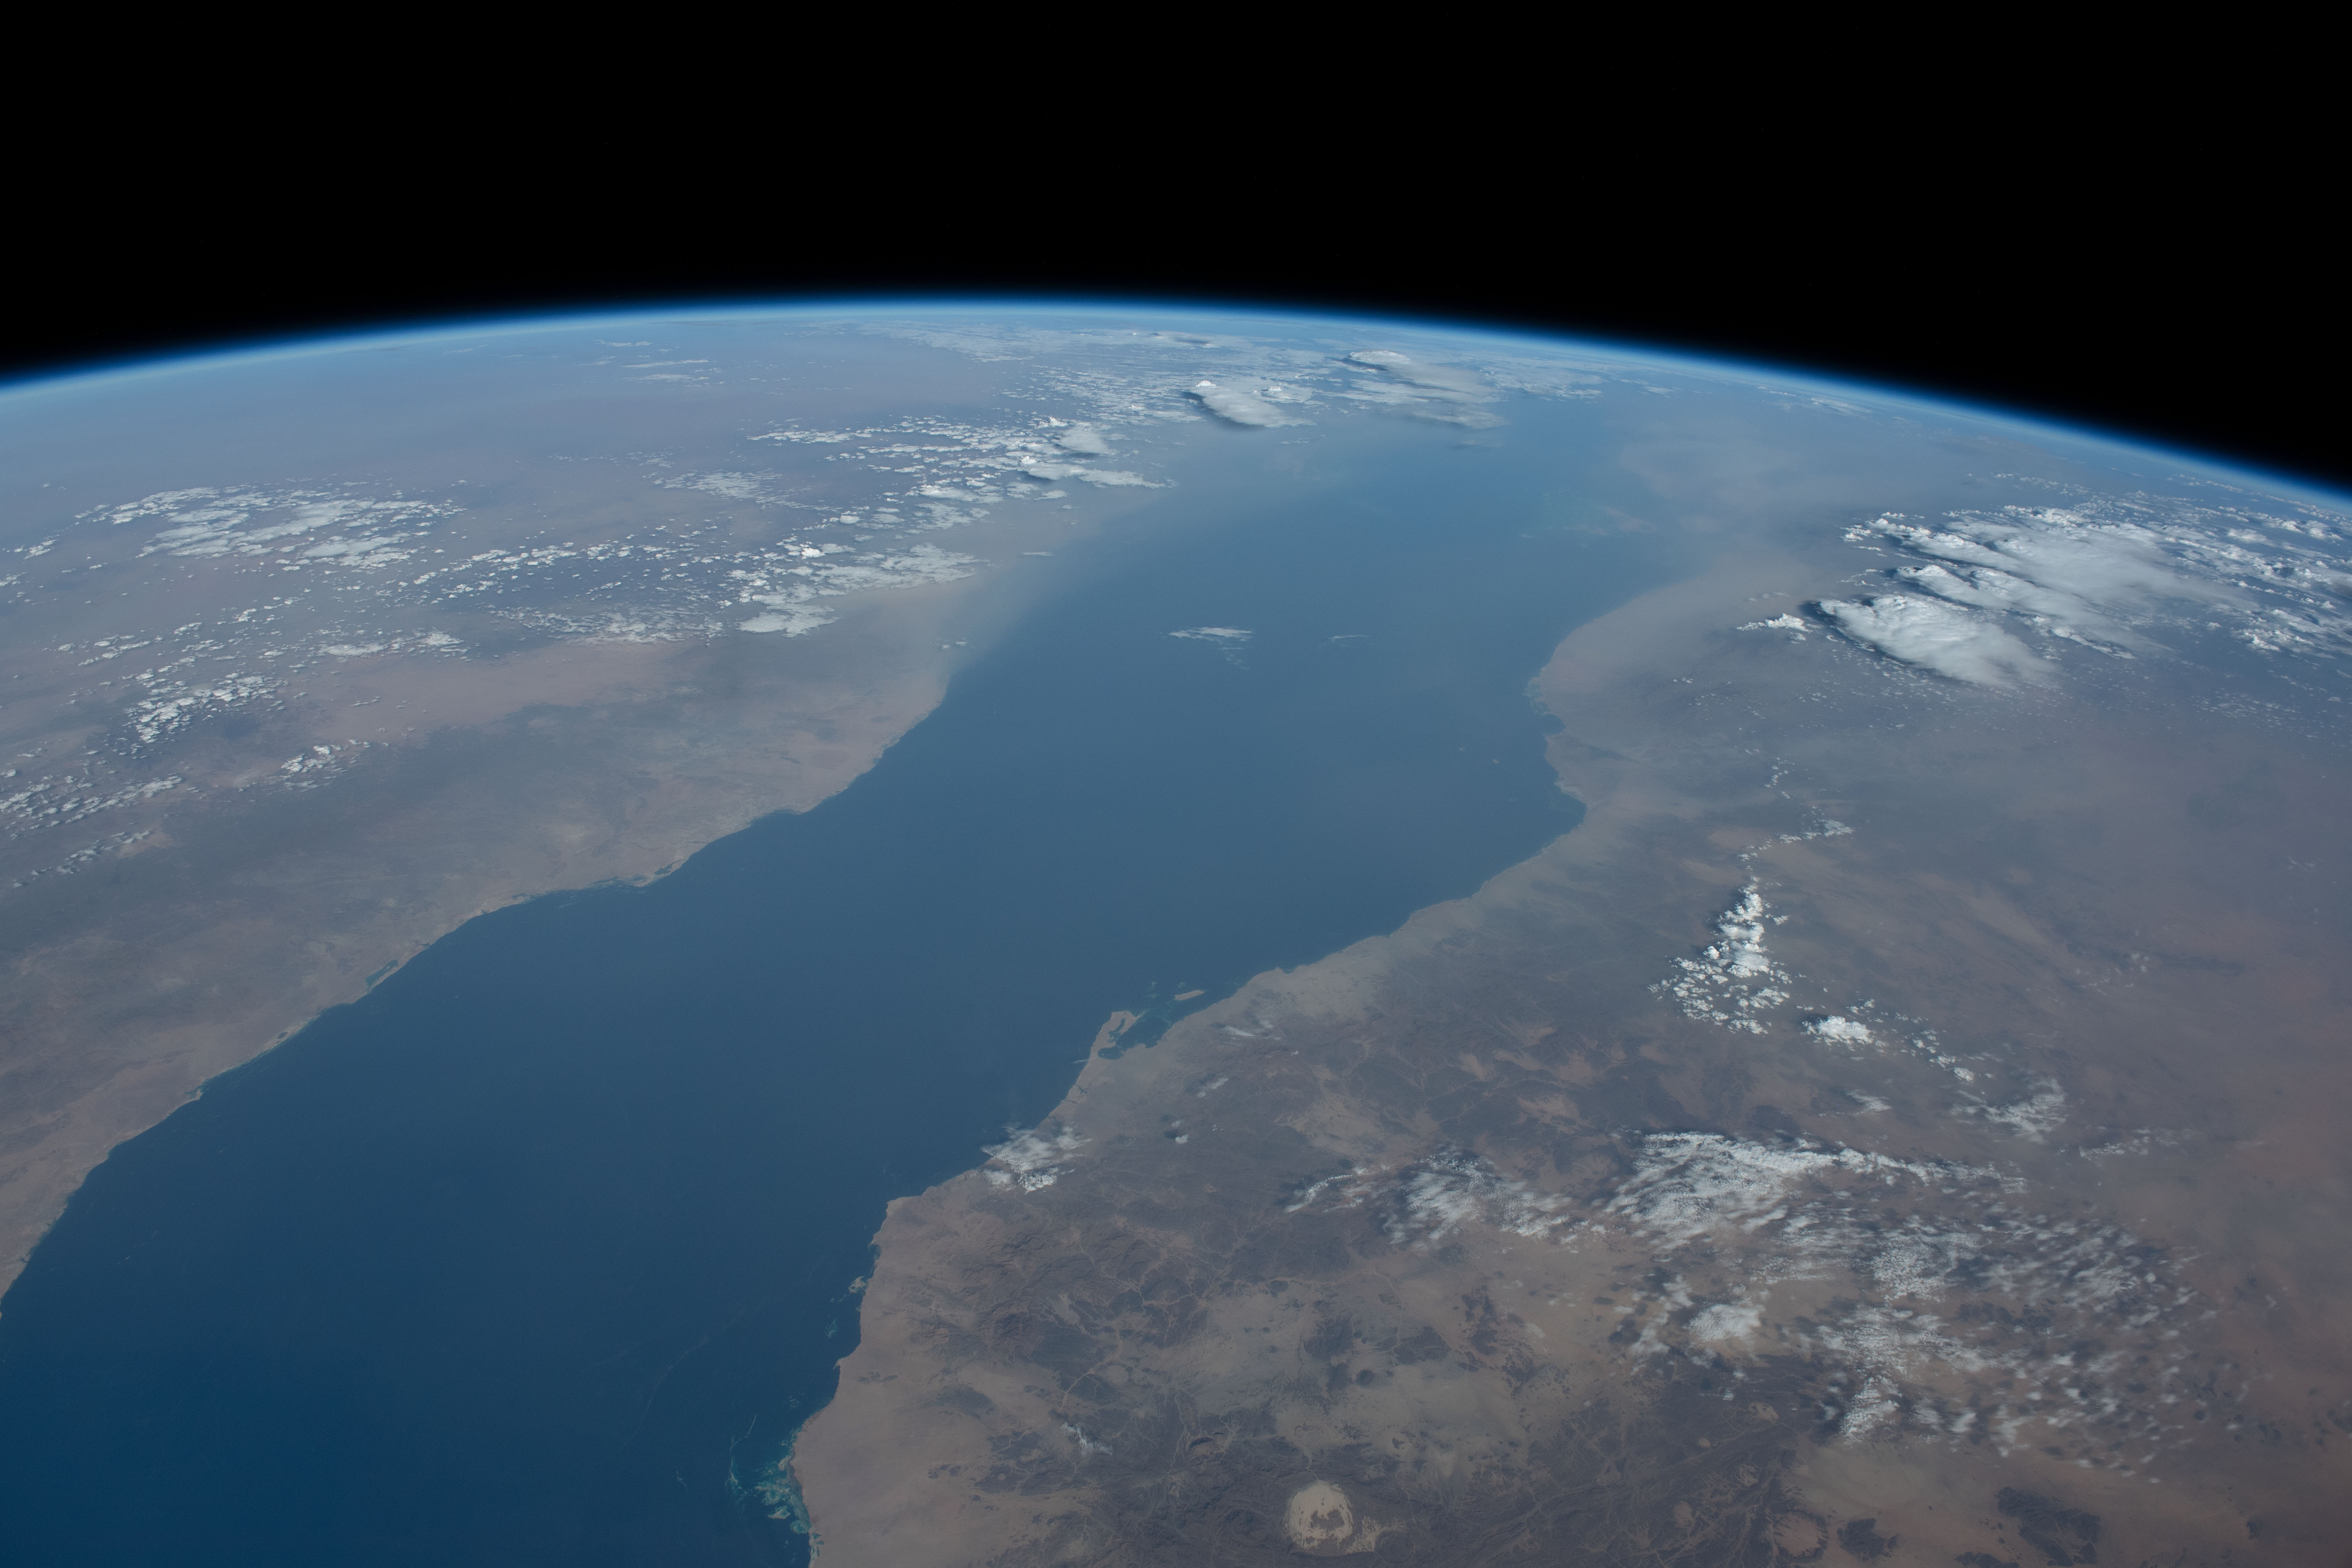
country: RED SEA
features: RED SEA, SUAKIN TROUGH, SAQIR, ISLAND, PORT SUDAN
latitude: 20.0
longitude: 38.5
